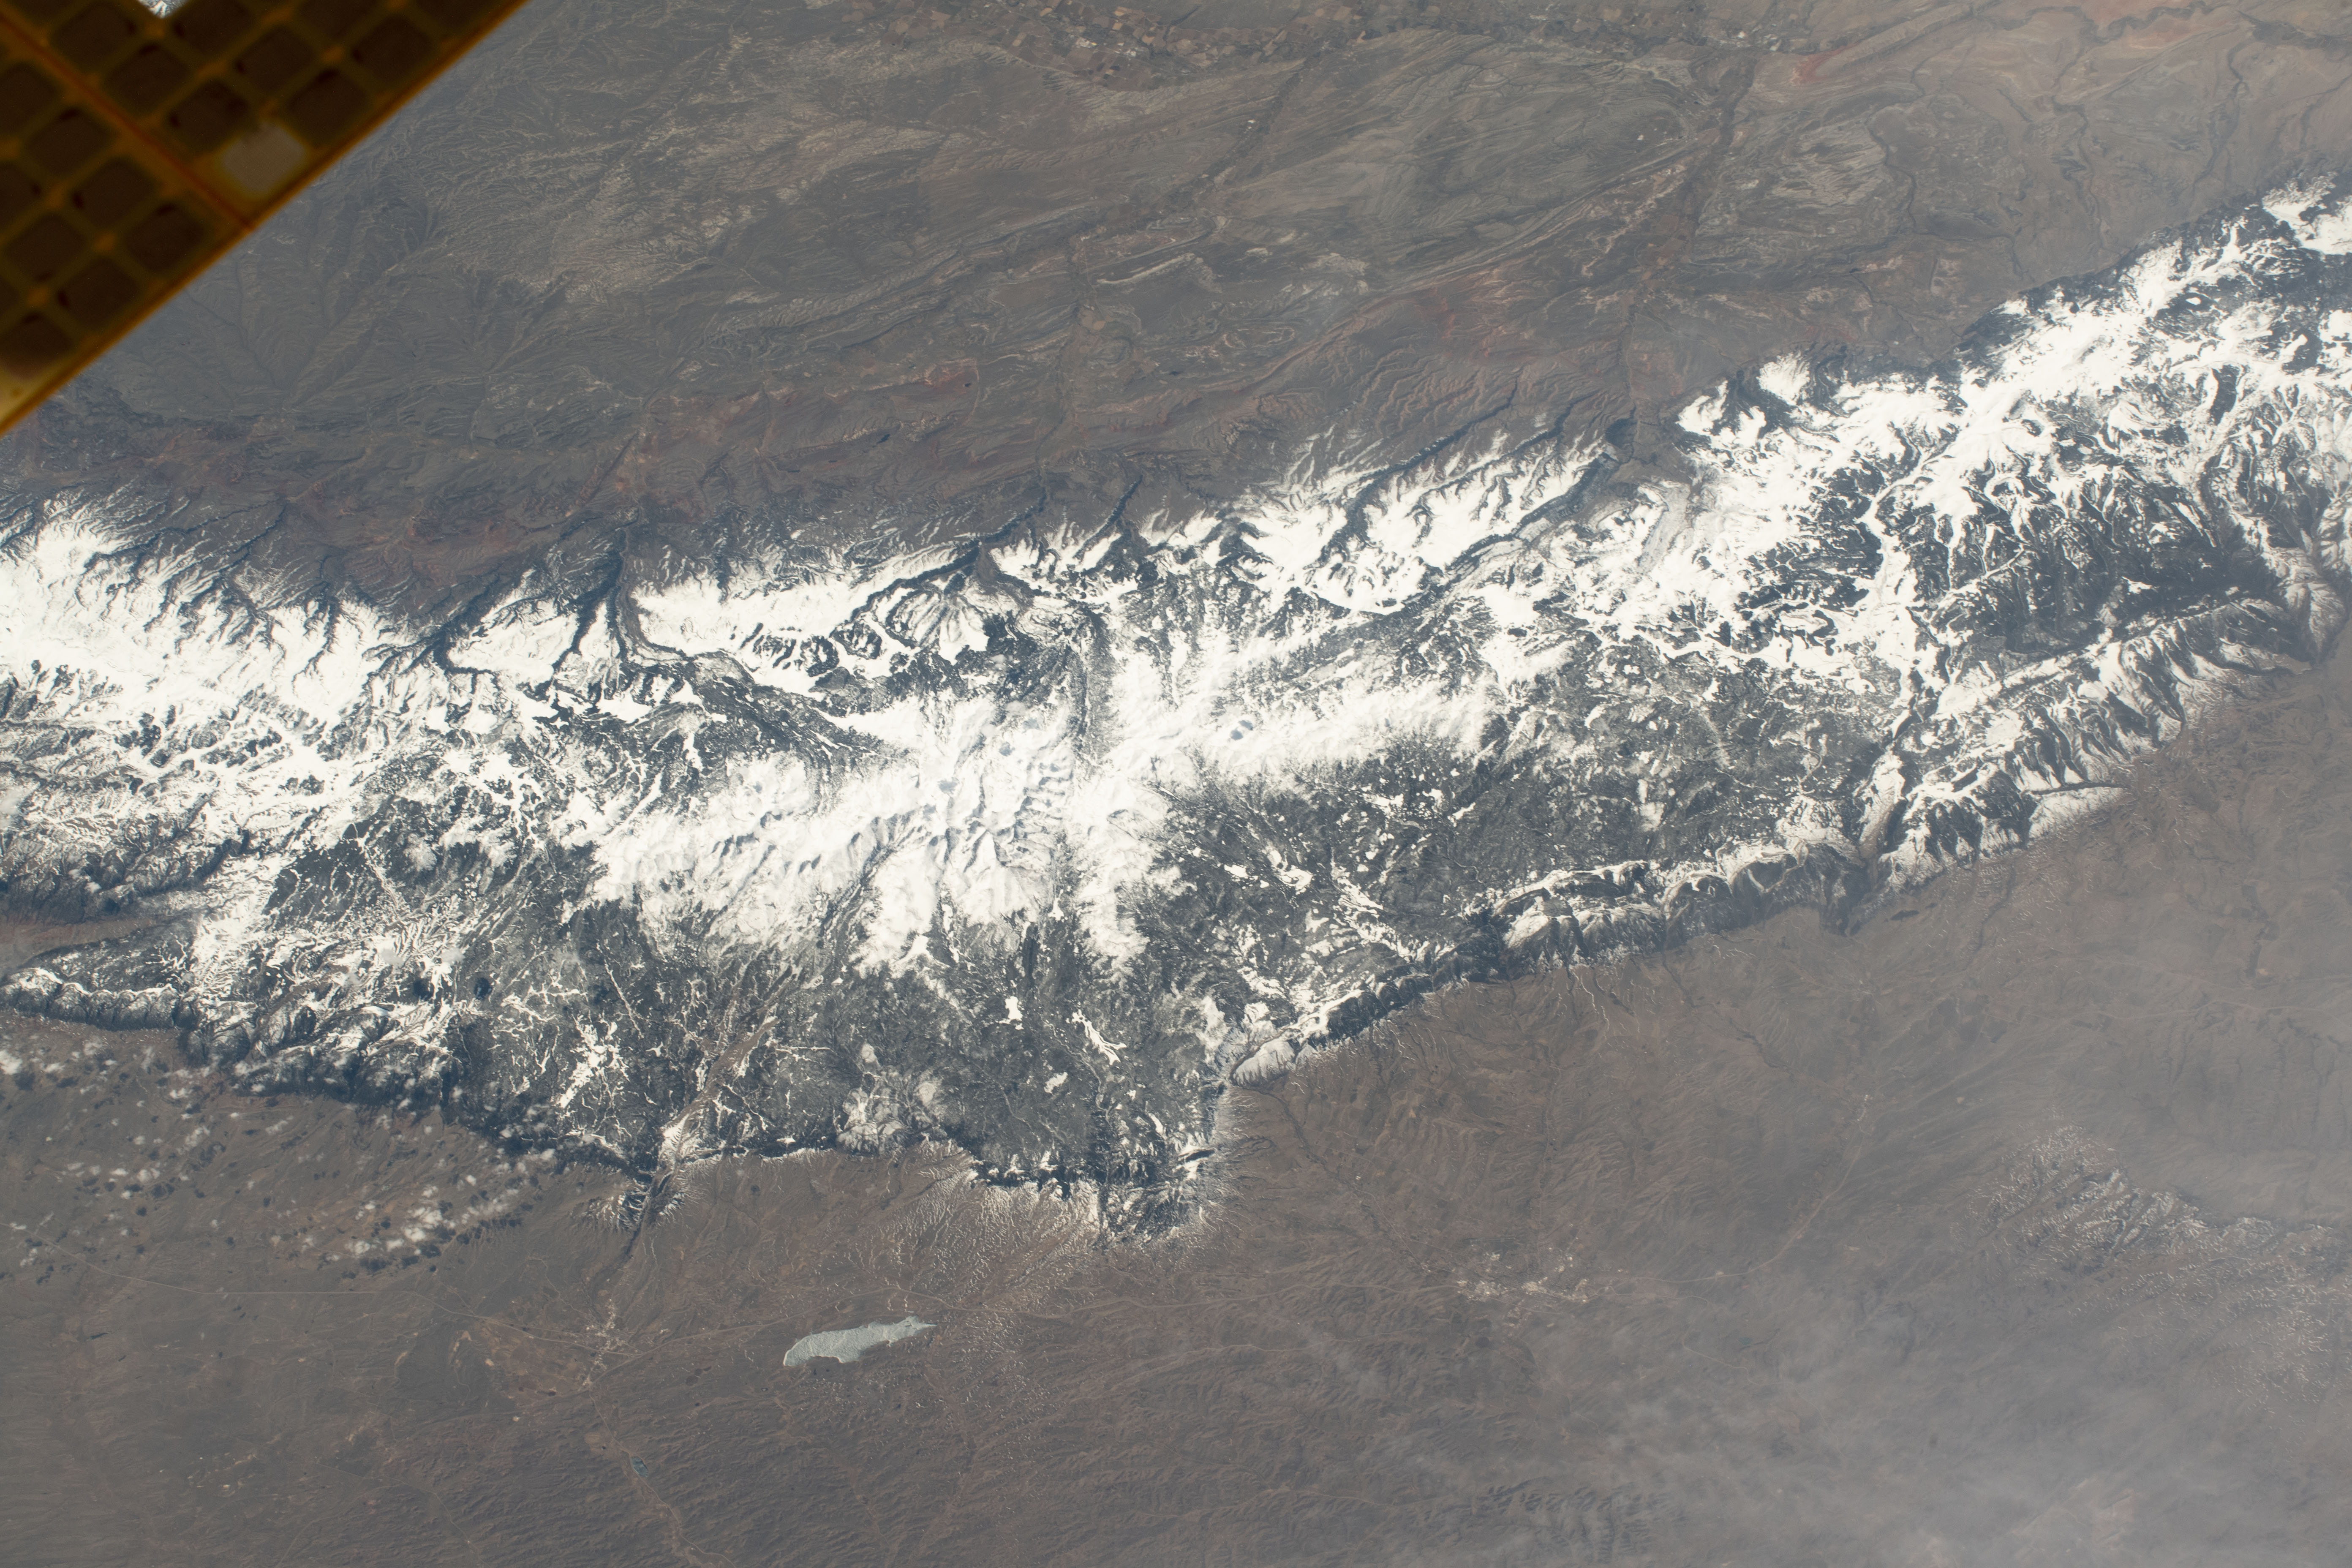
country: USA-WYOMING
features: BIGHORN NATIONAL FOREST
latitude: 44.5
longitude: -107.2
